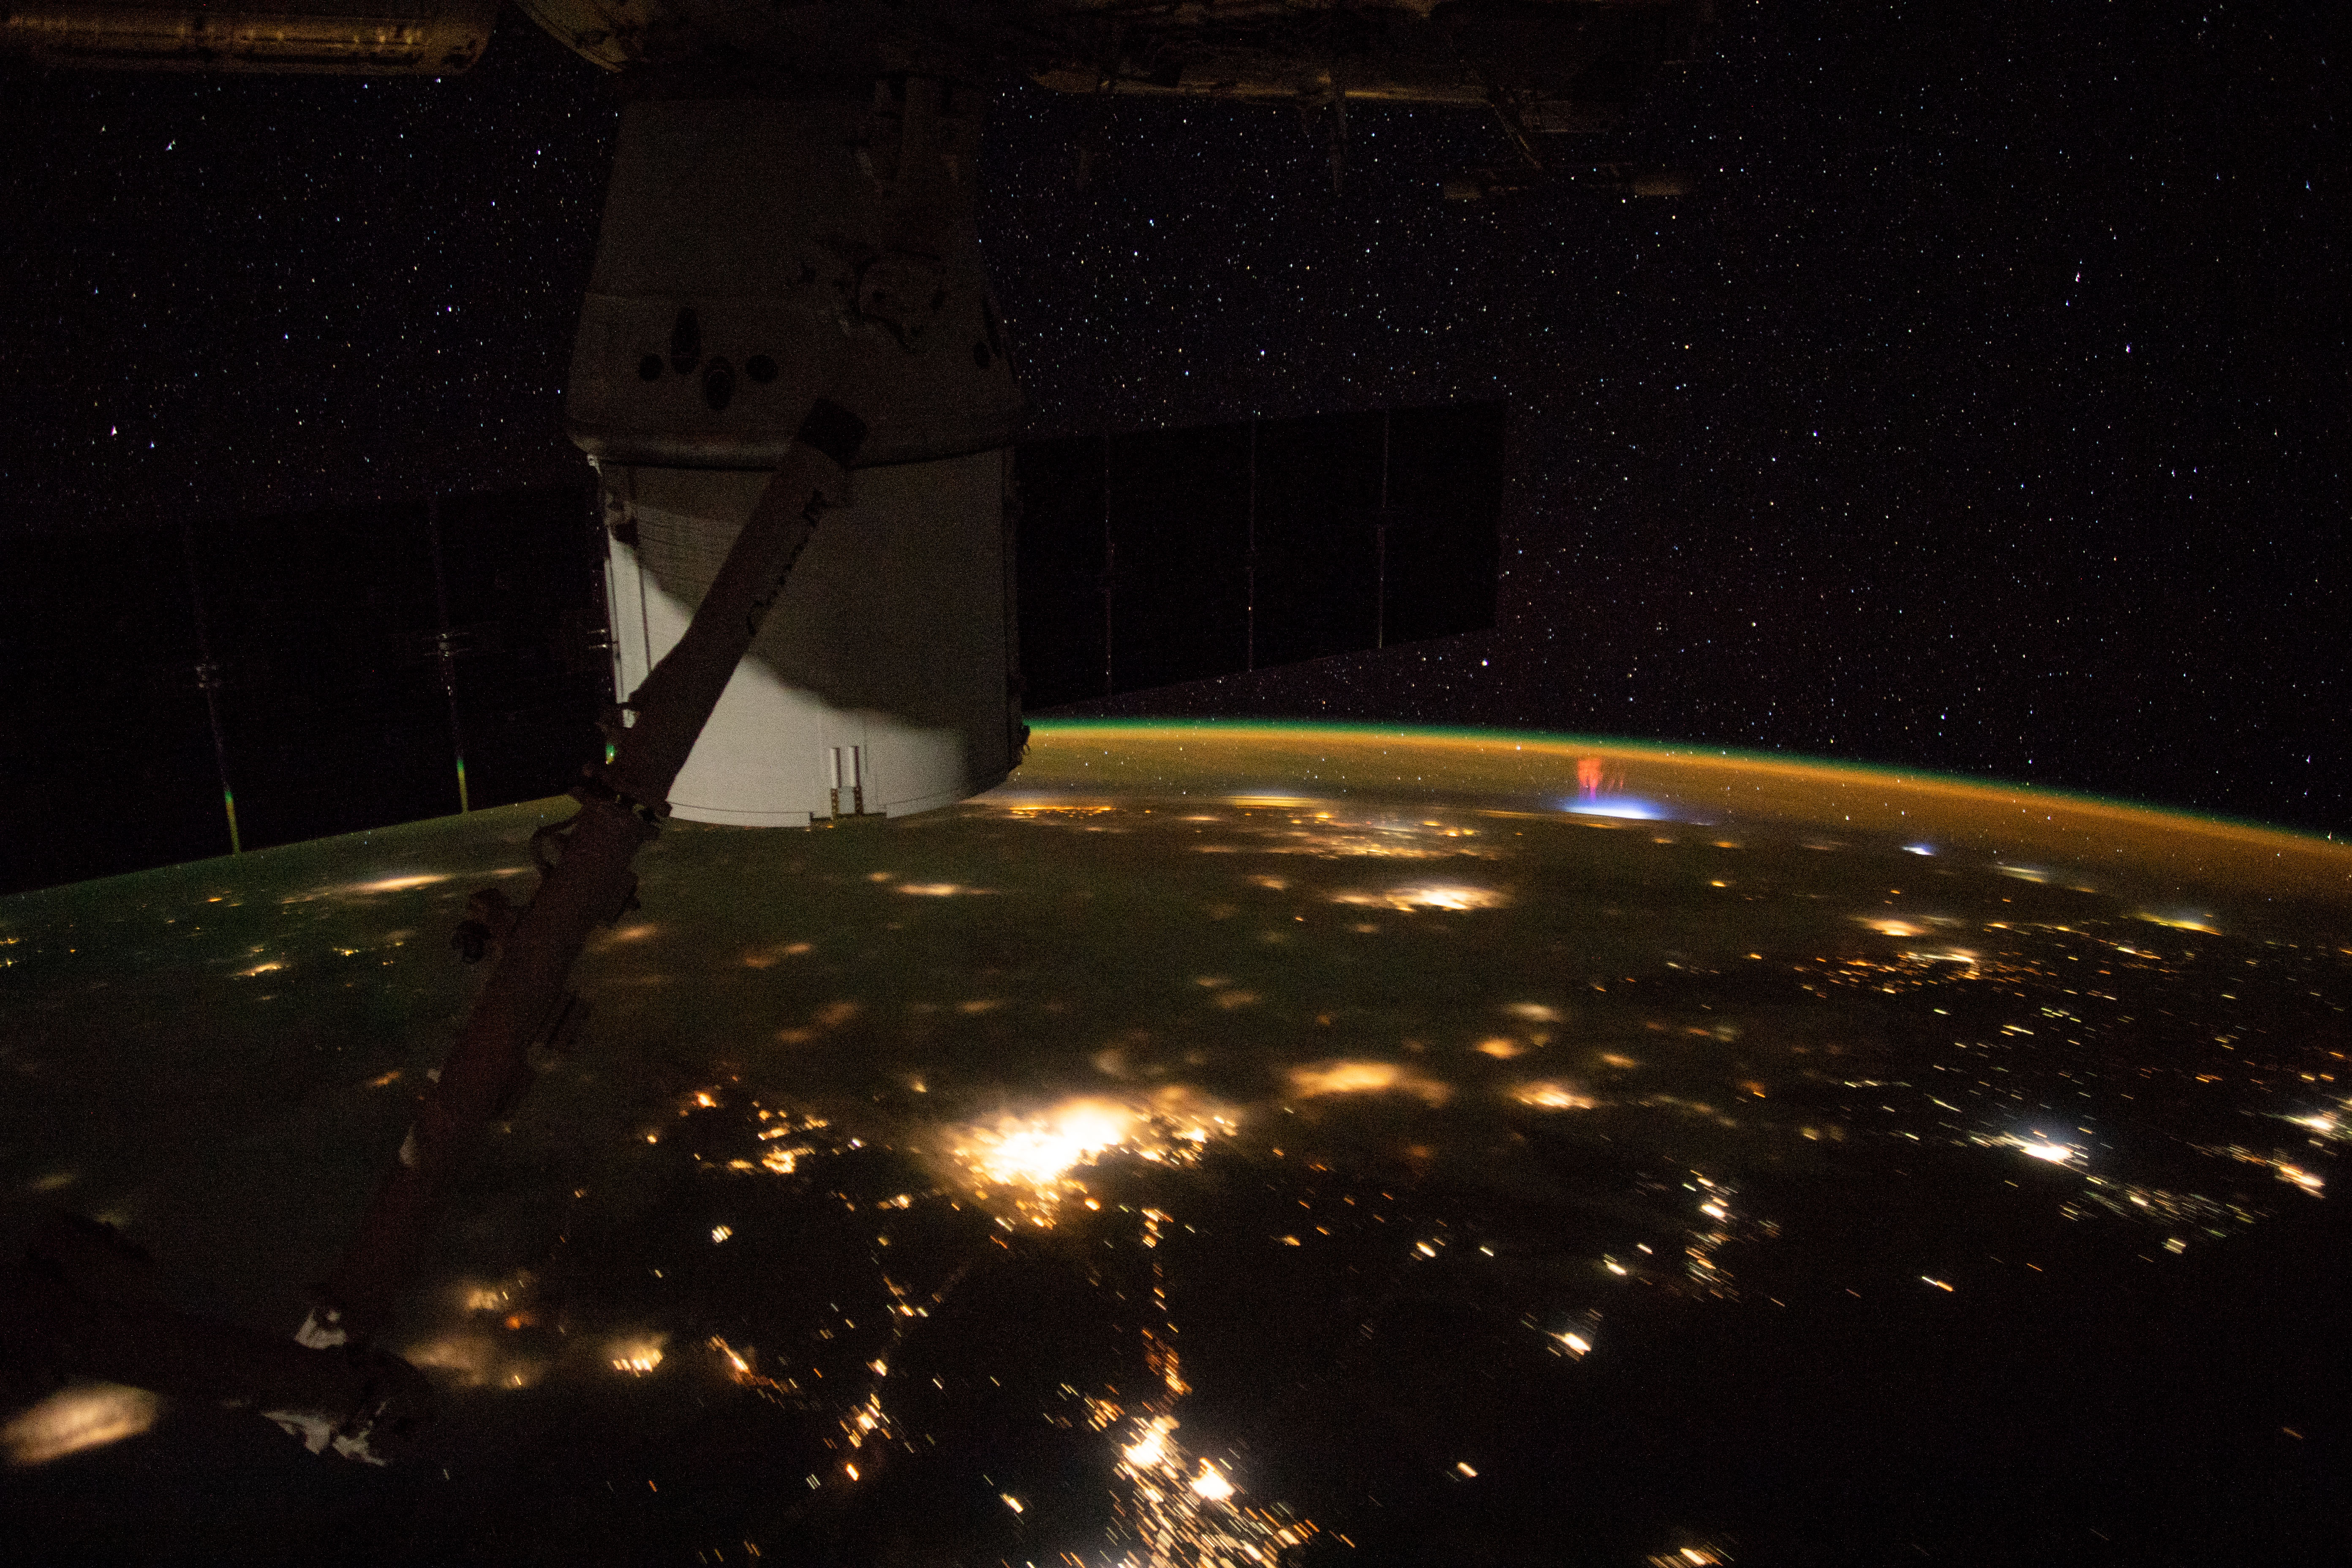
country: USA-COLORADO
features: PAN- PHOENIX, ARIZONA, SPRITE, LIGHTNING
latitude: 37.5
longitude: -106.5
